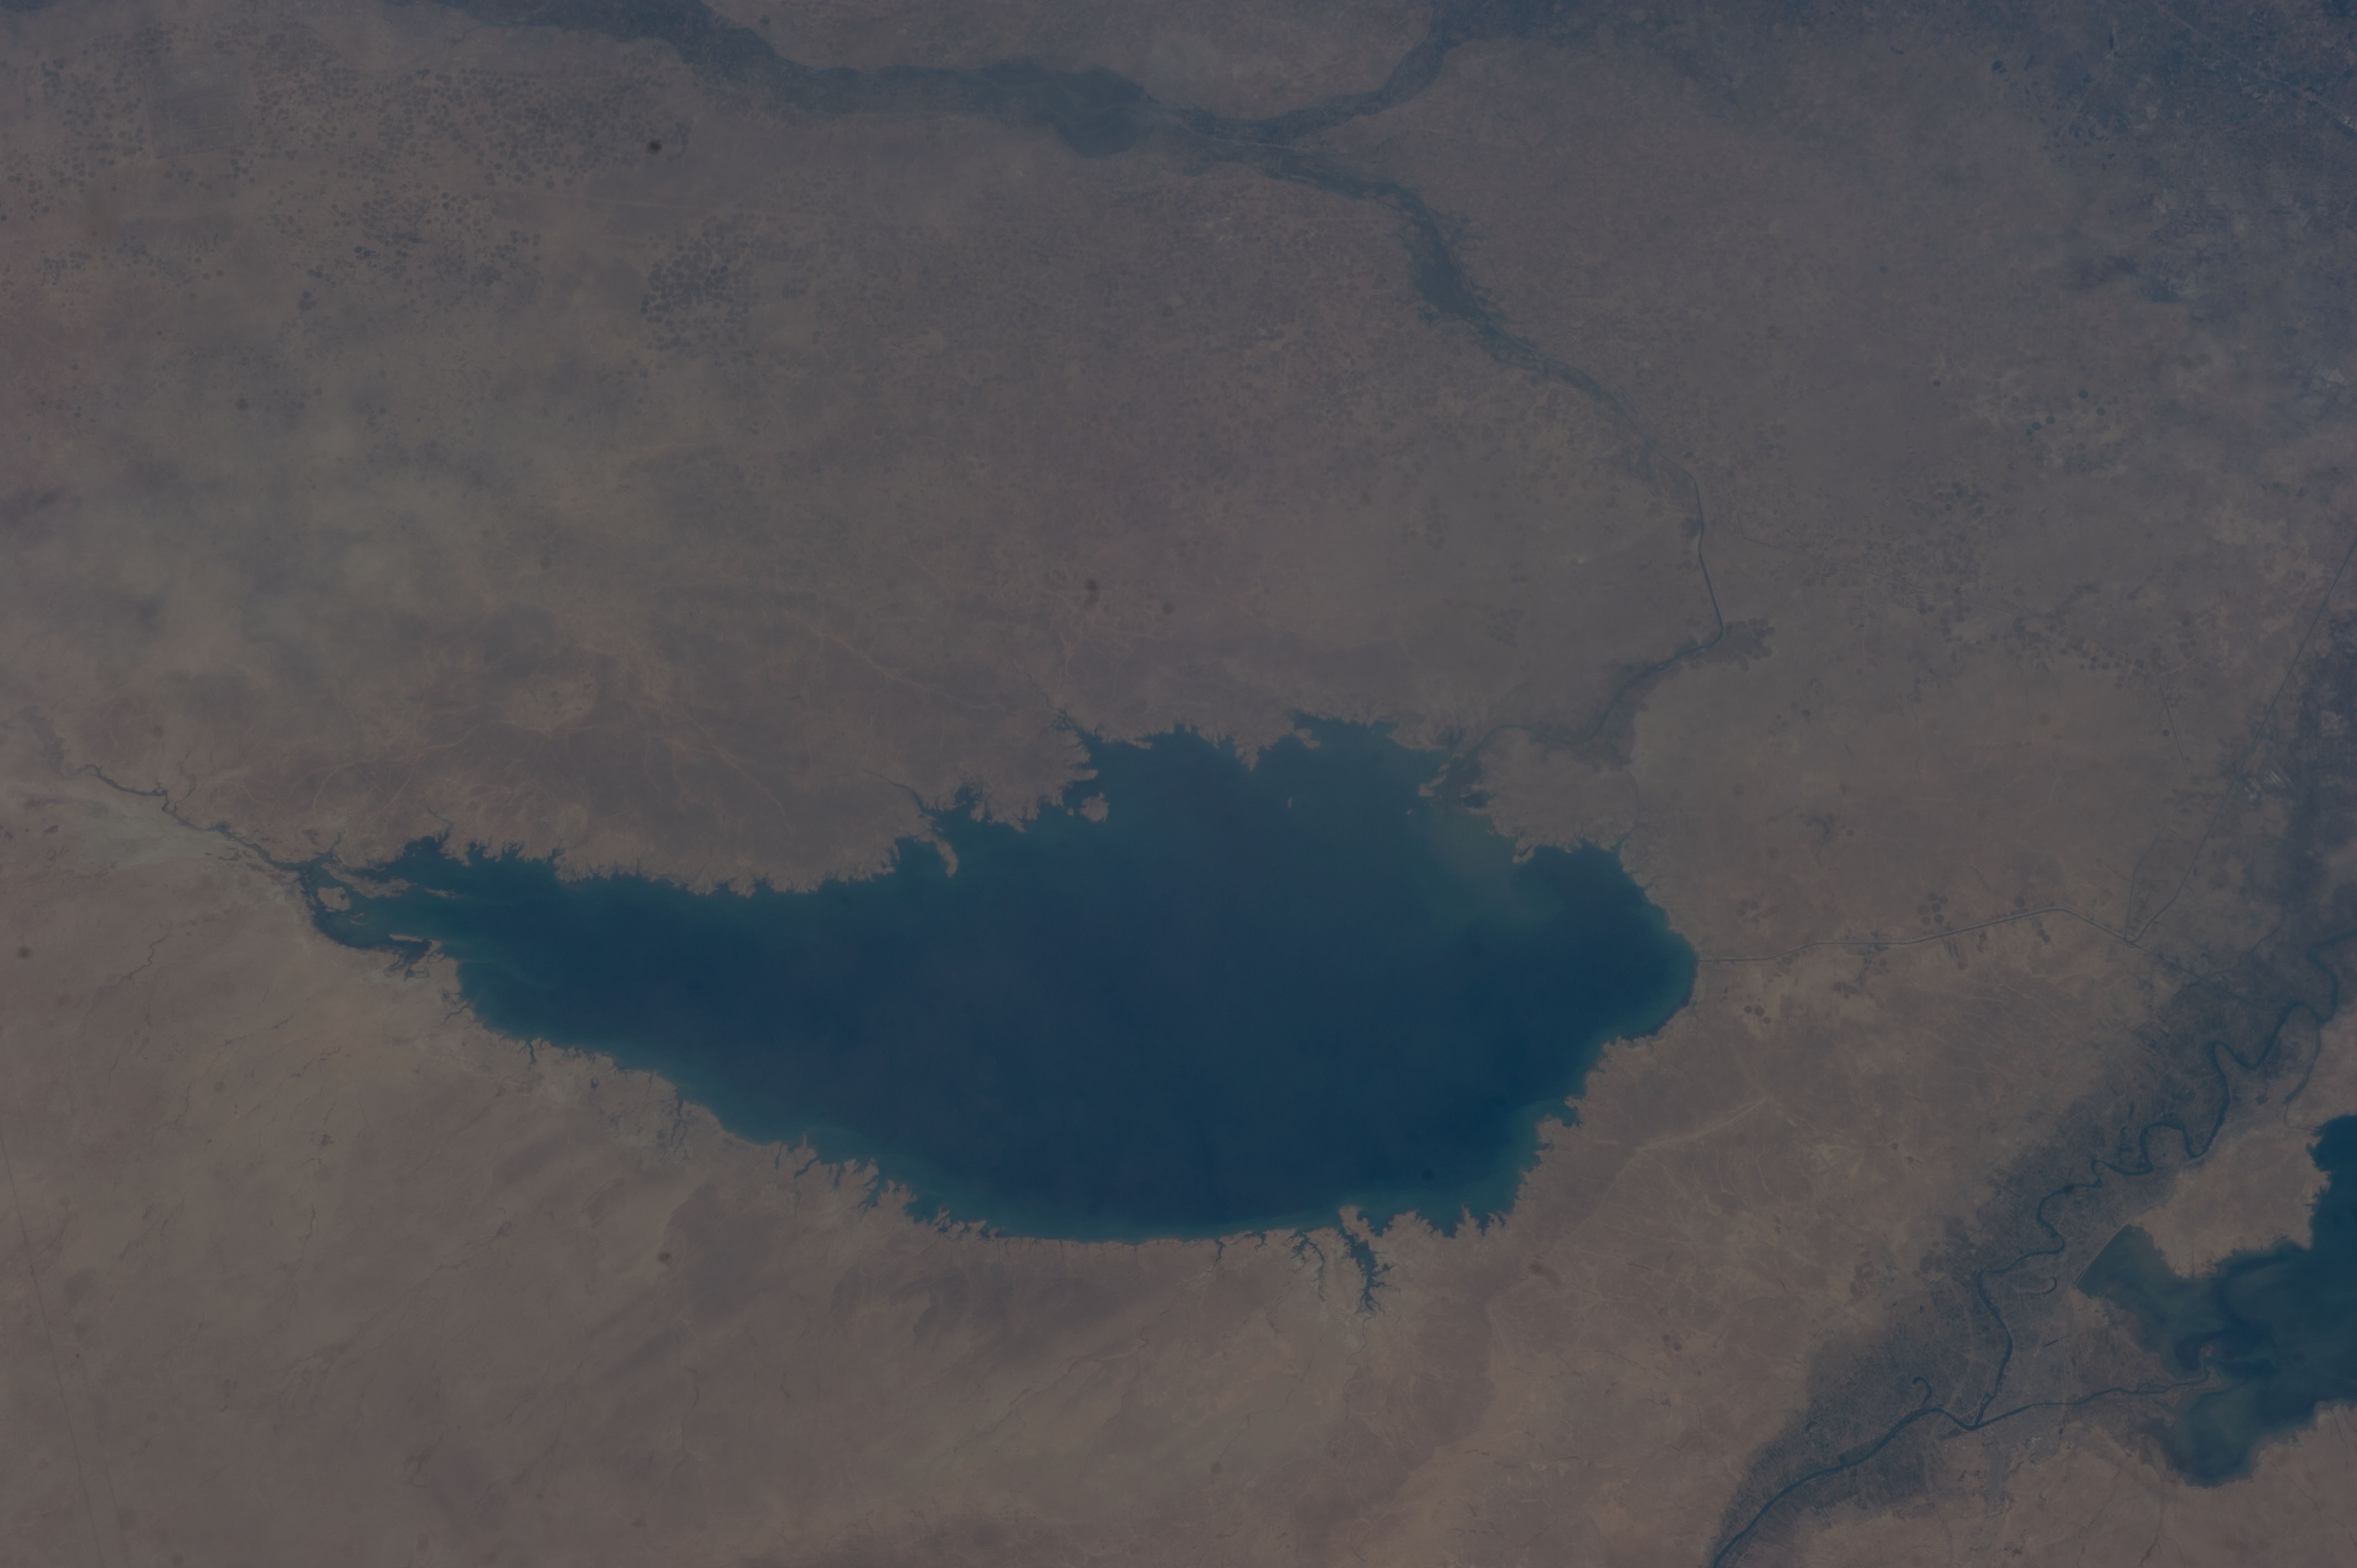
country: IRAQ
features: THERTHAR LAKE, DESERT, SAMARRA
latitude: 34.0
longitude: 43.4
